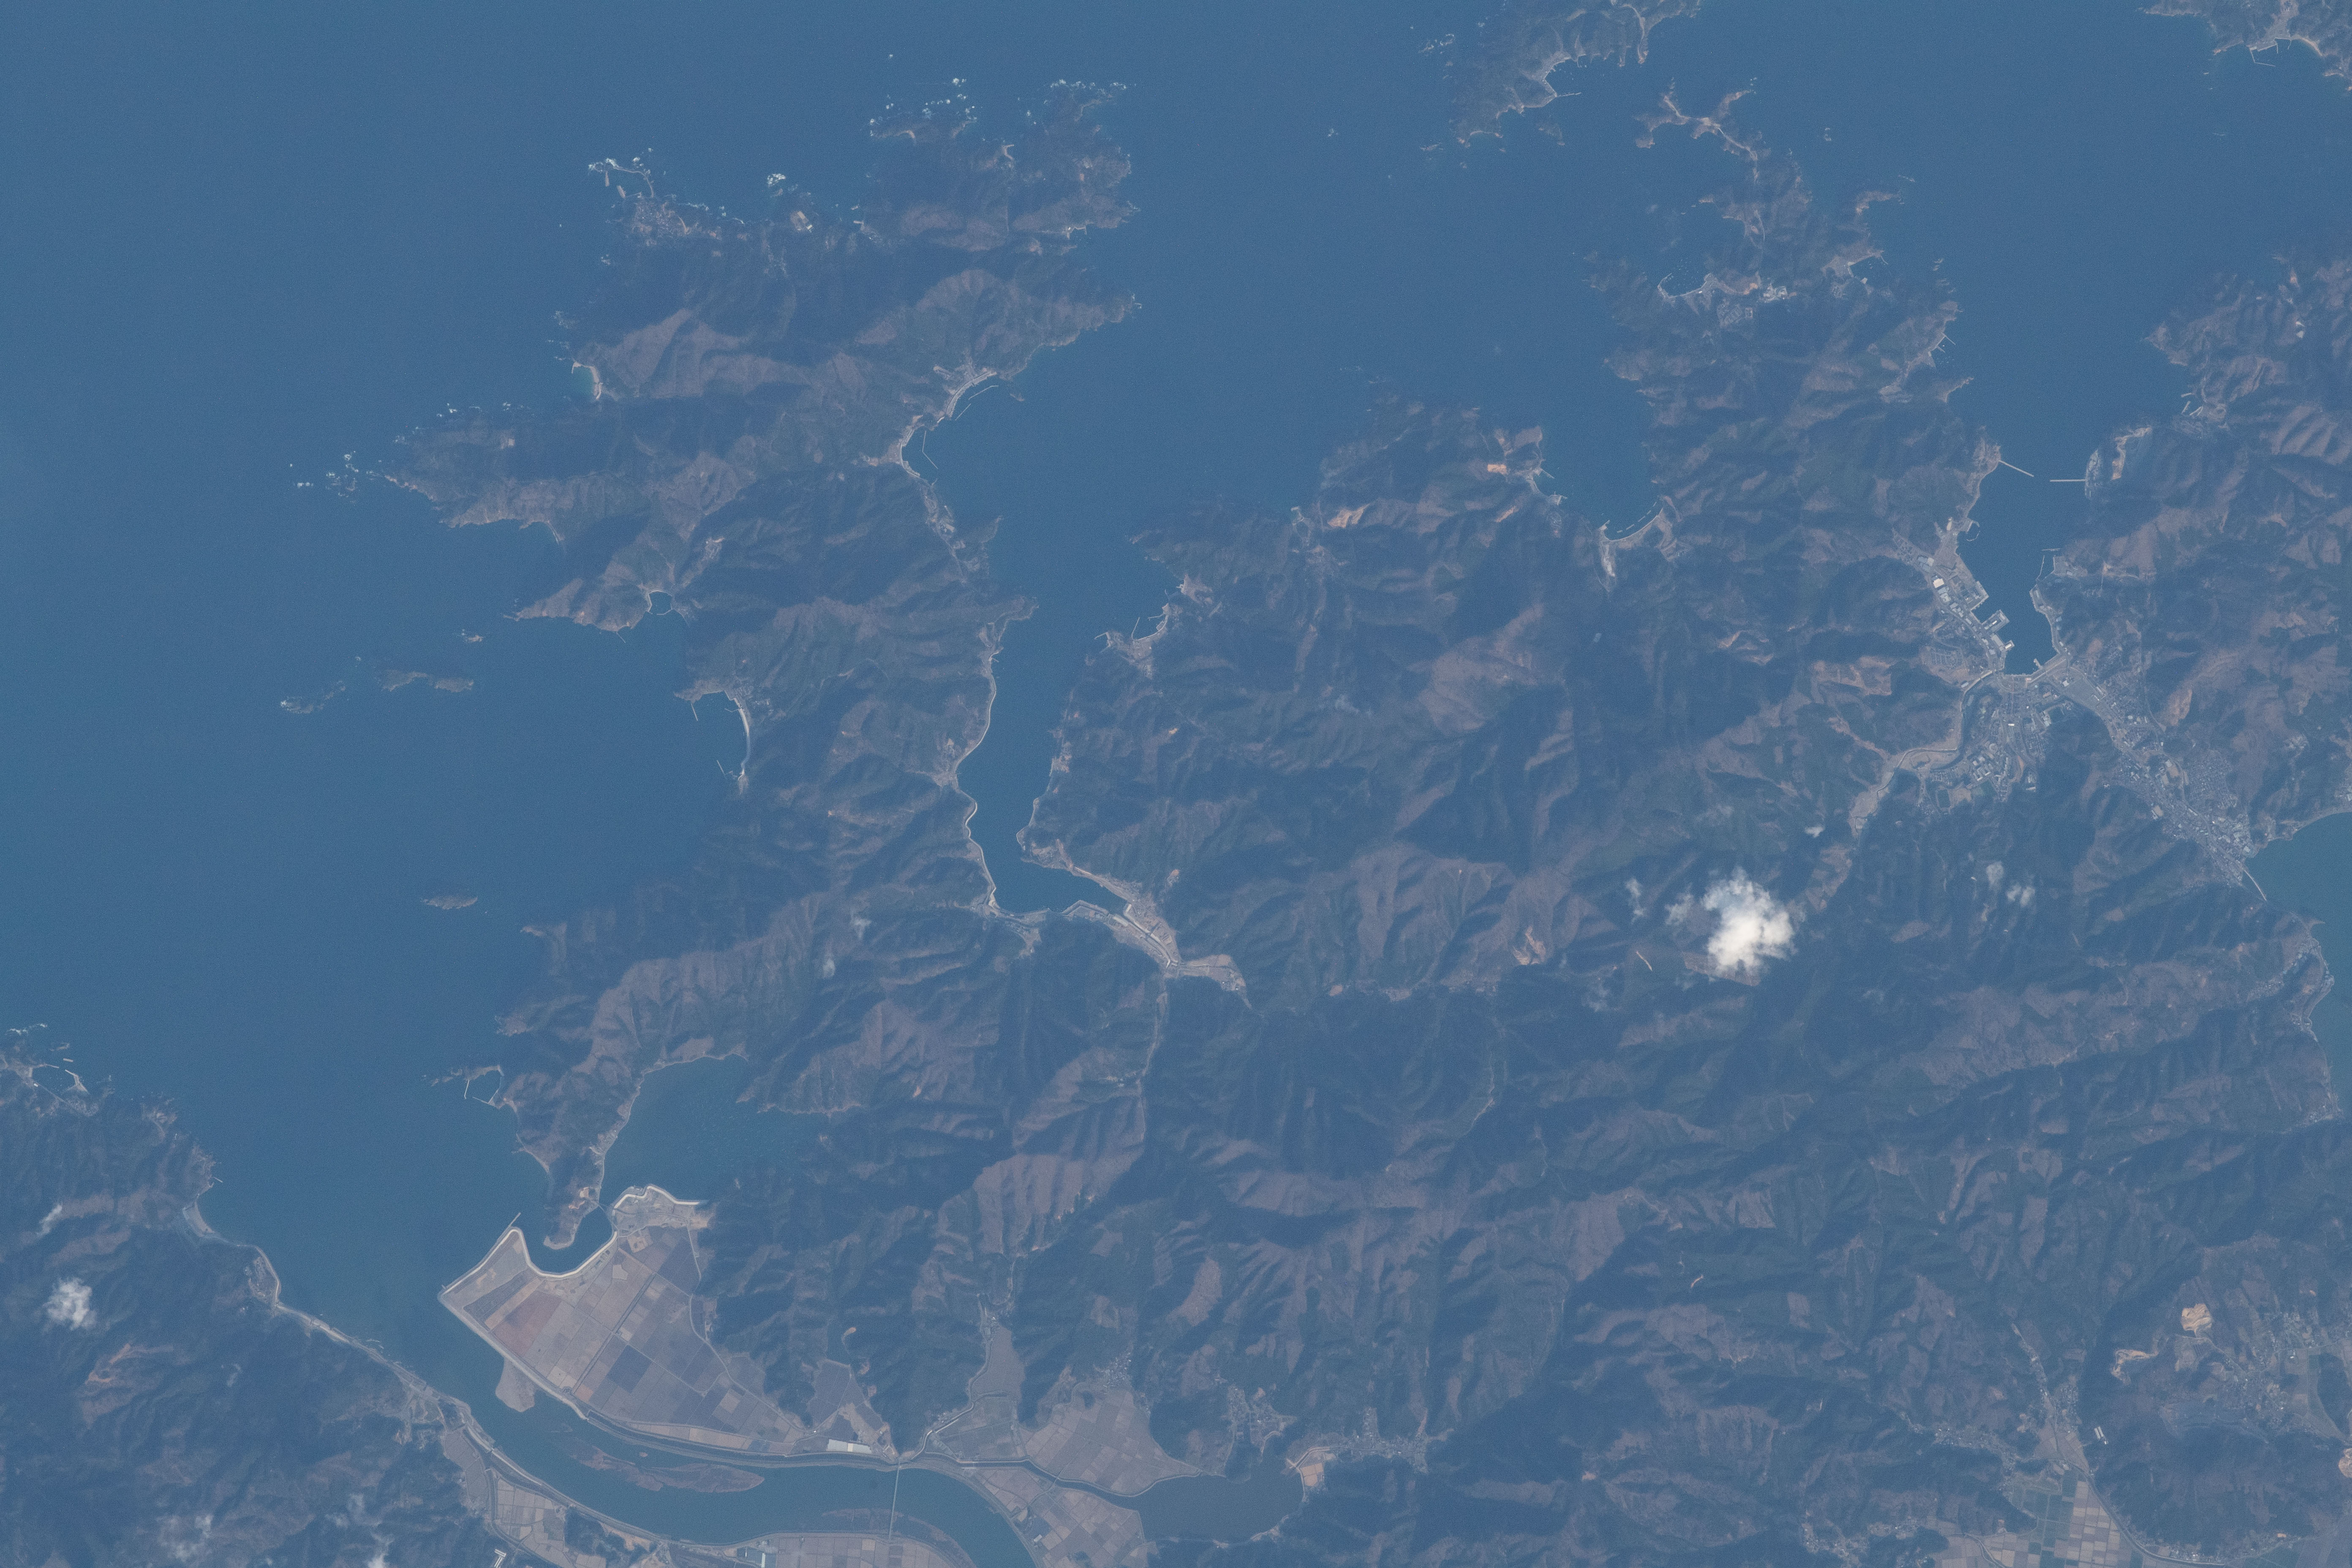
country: JAPAN
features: MOUNTAINS, KITAKAMI RIVER, FUJI RIVER, MOUNTAINS
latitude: 38.5
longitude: 141.5
